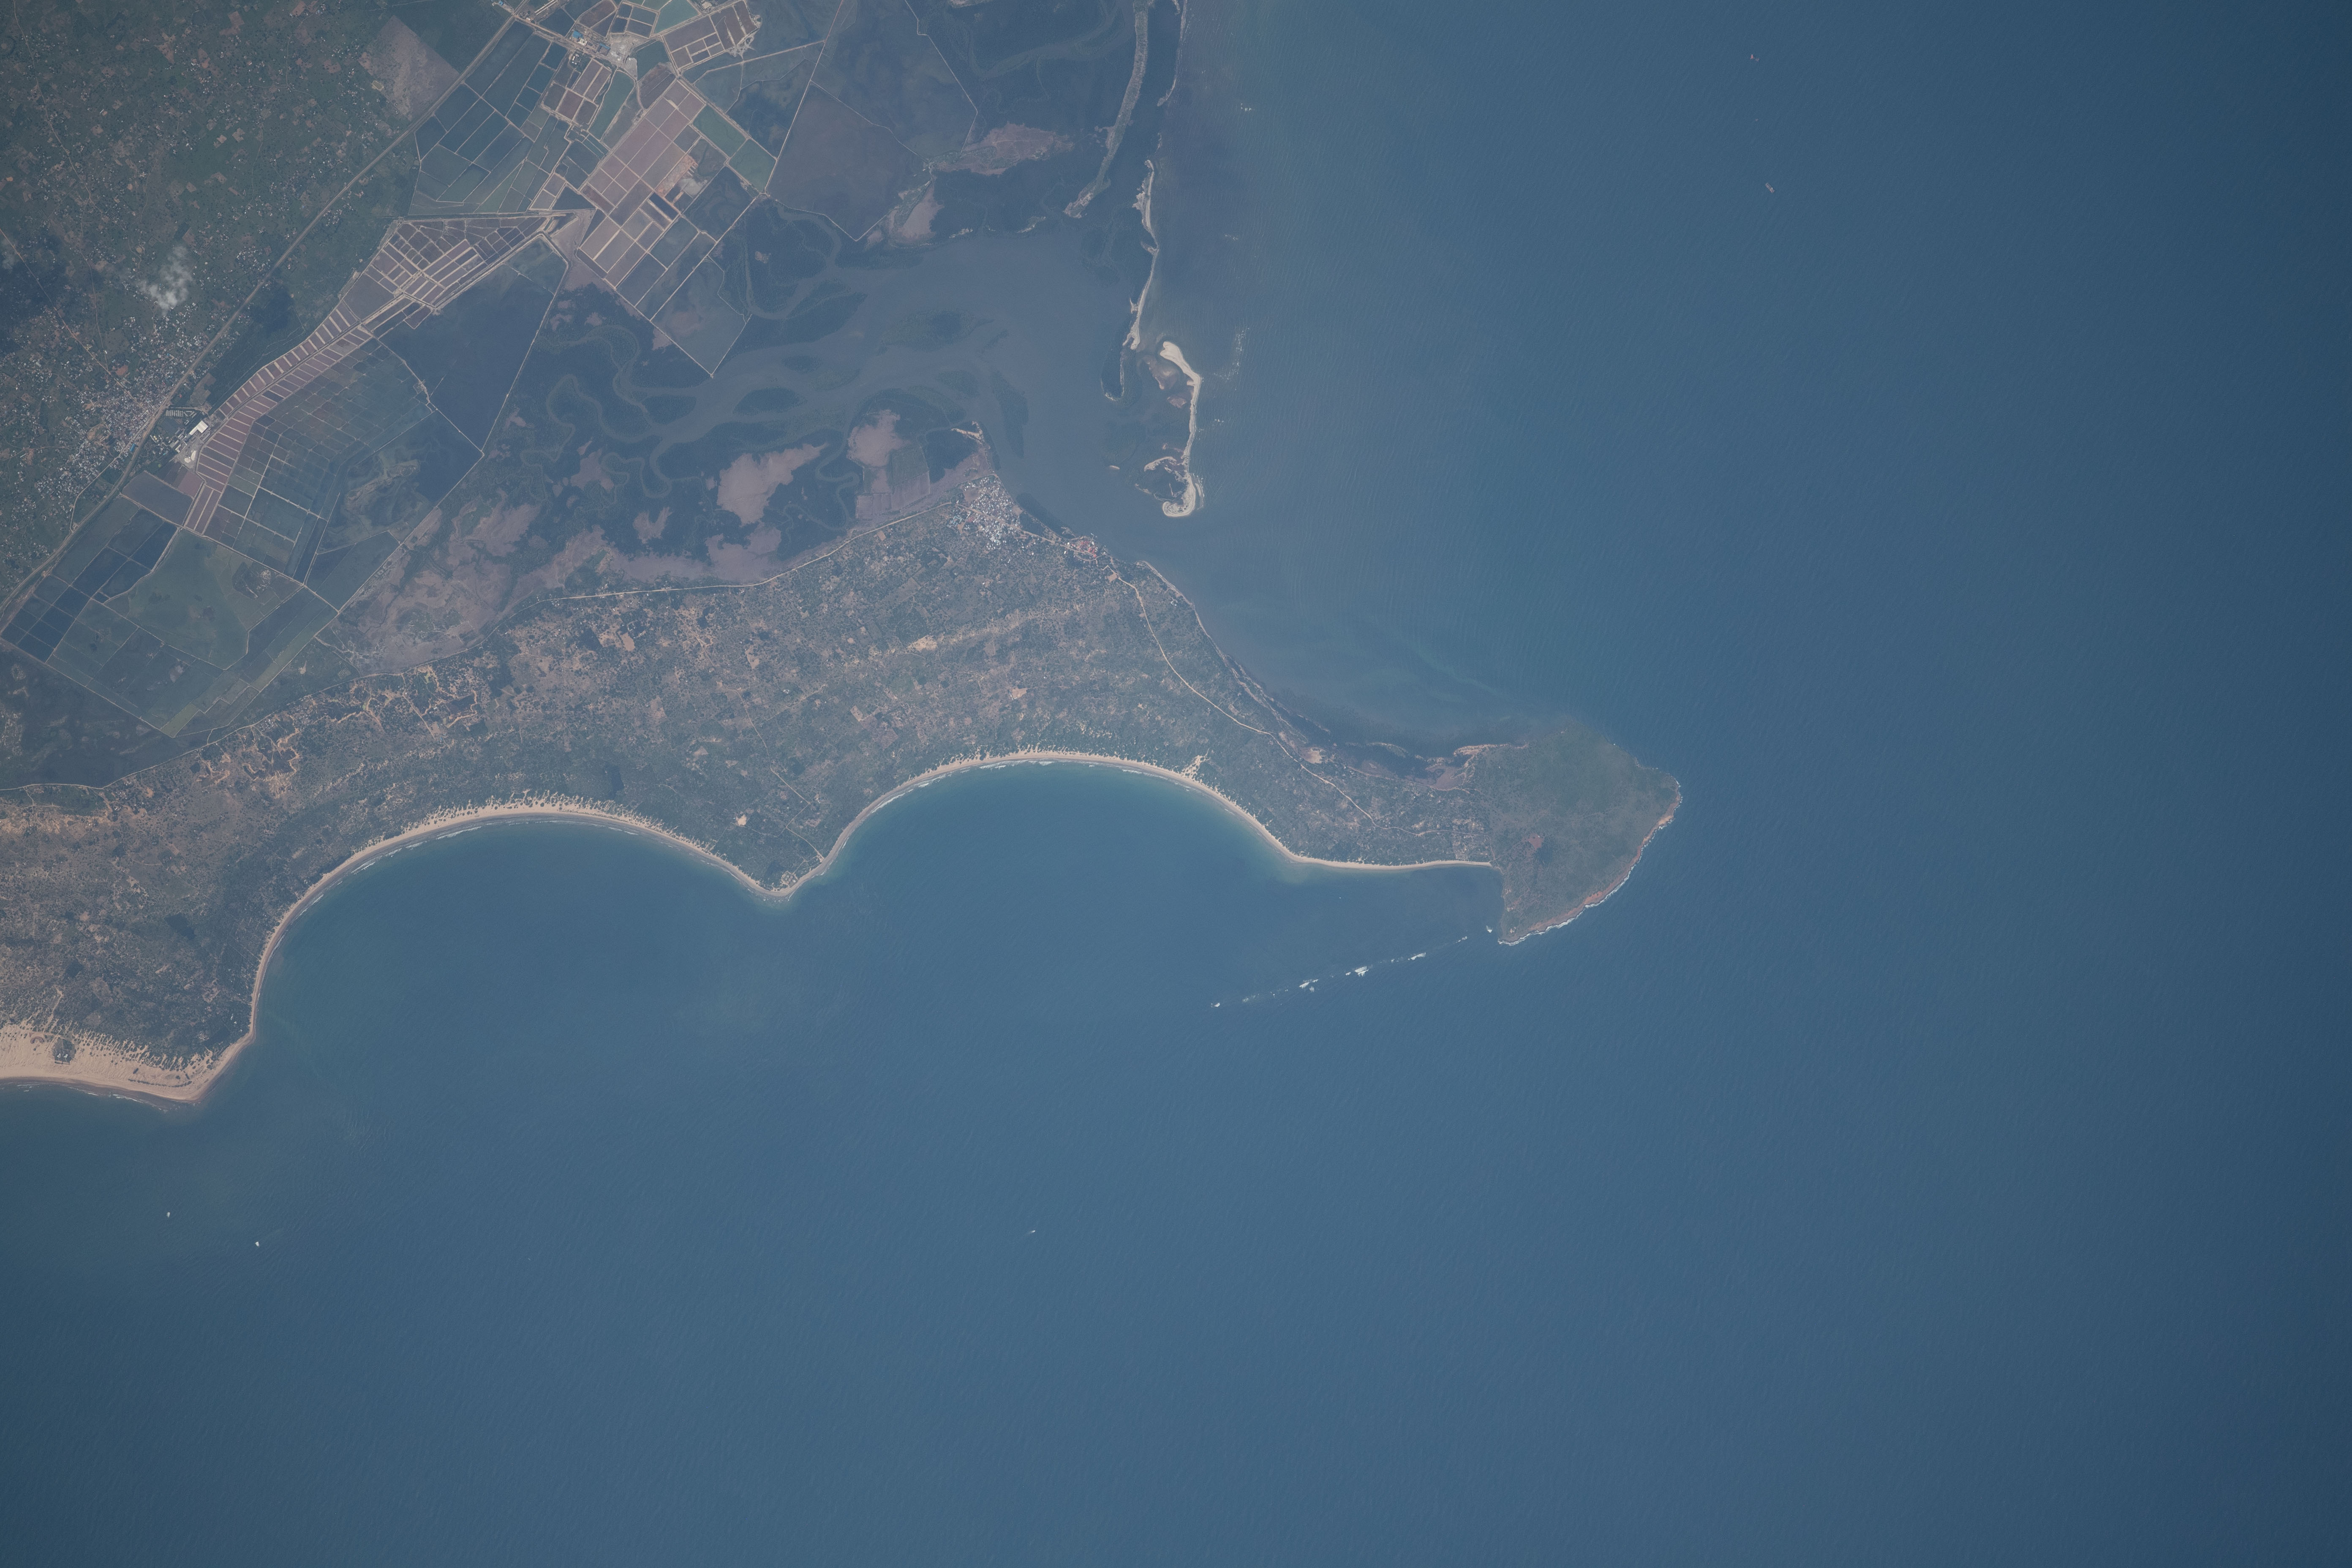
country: KENYA
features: COAST, UNGWANA BAY
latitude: -3.0
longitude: 40.2
